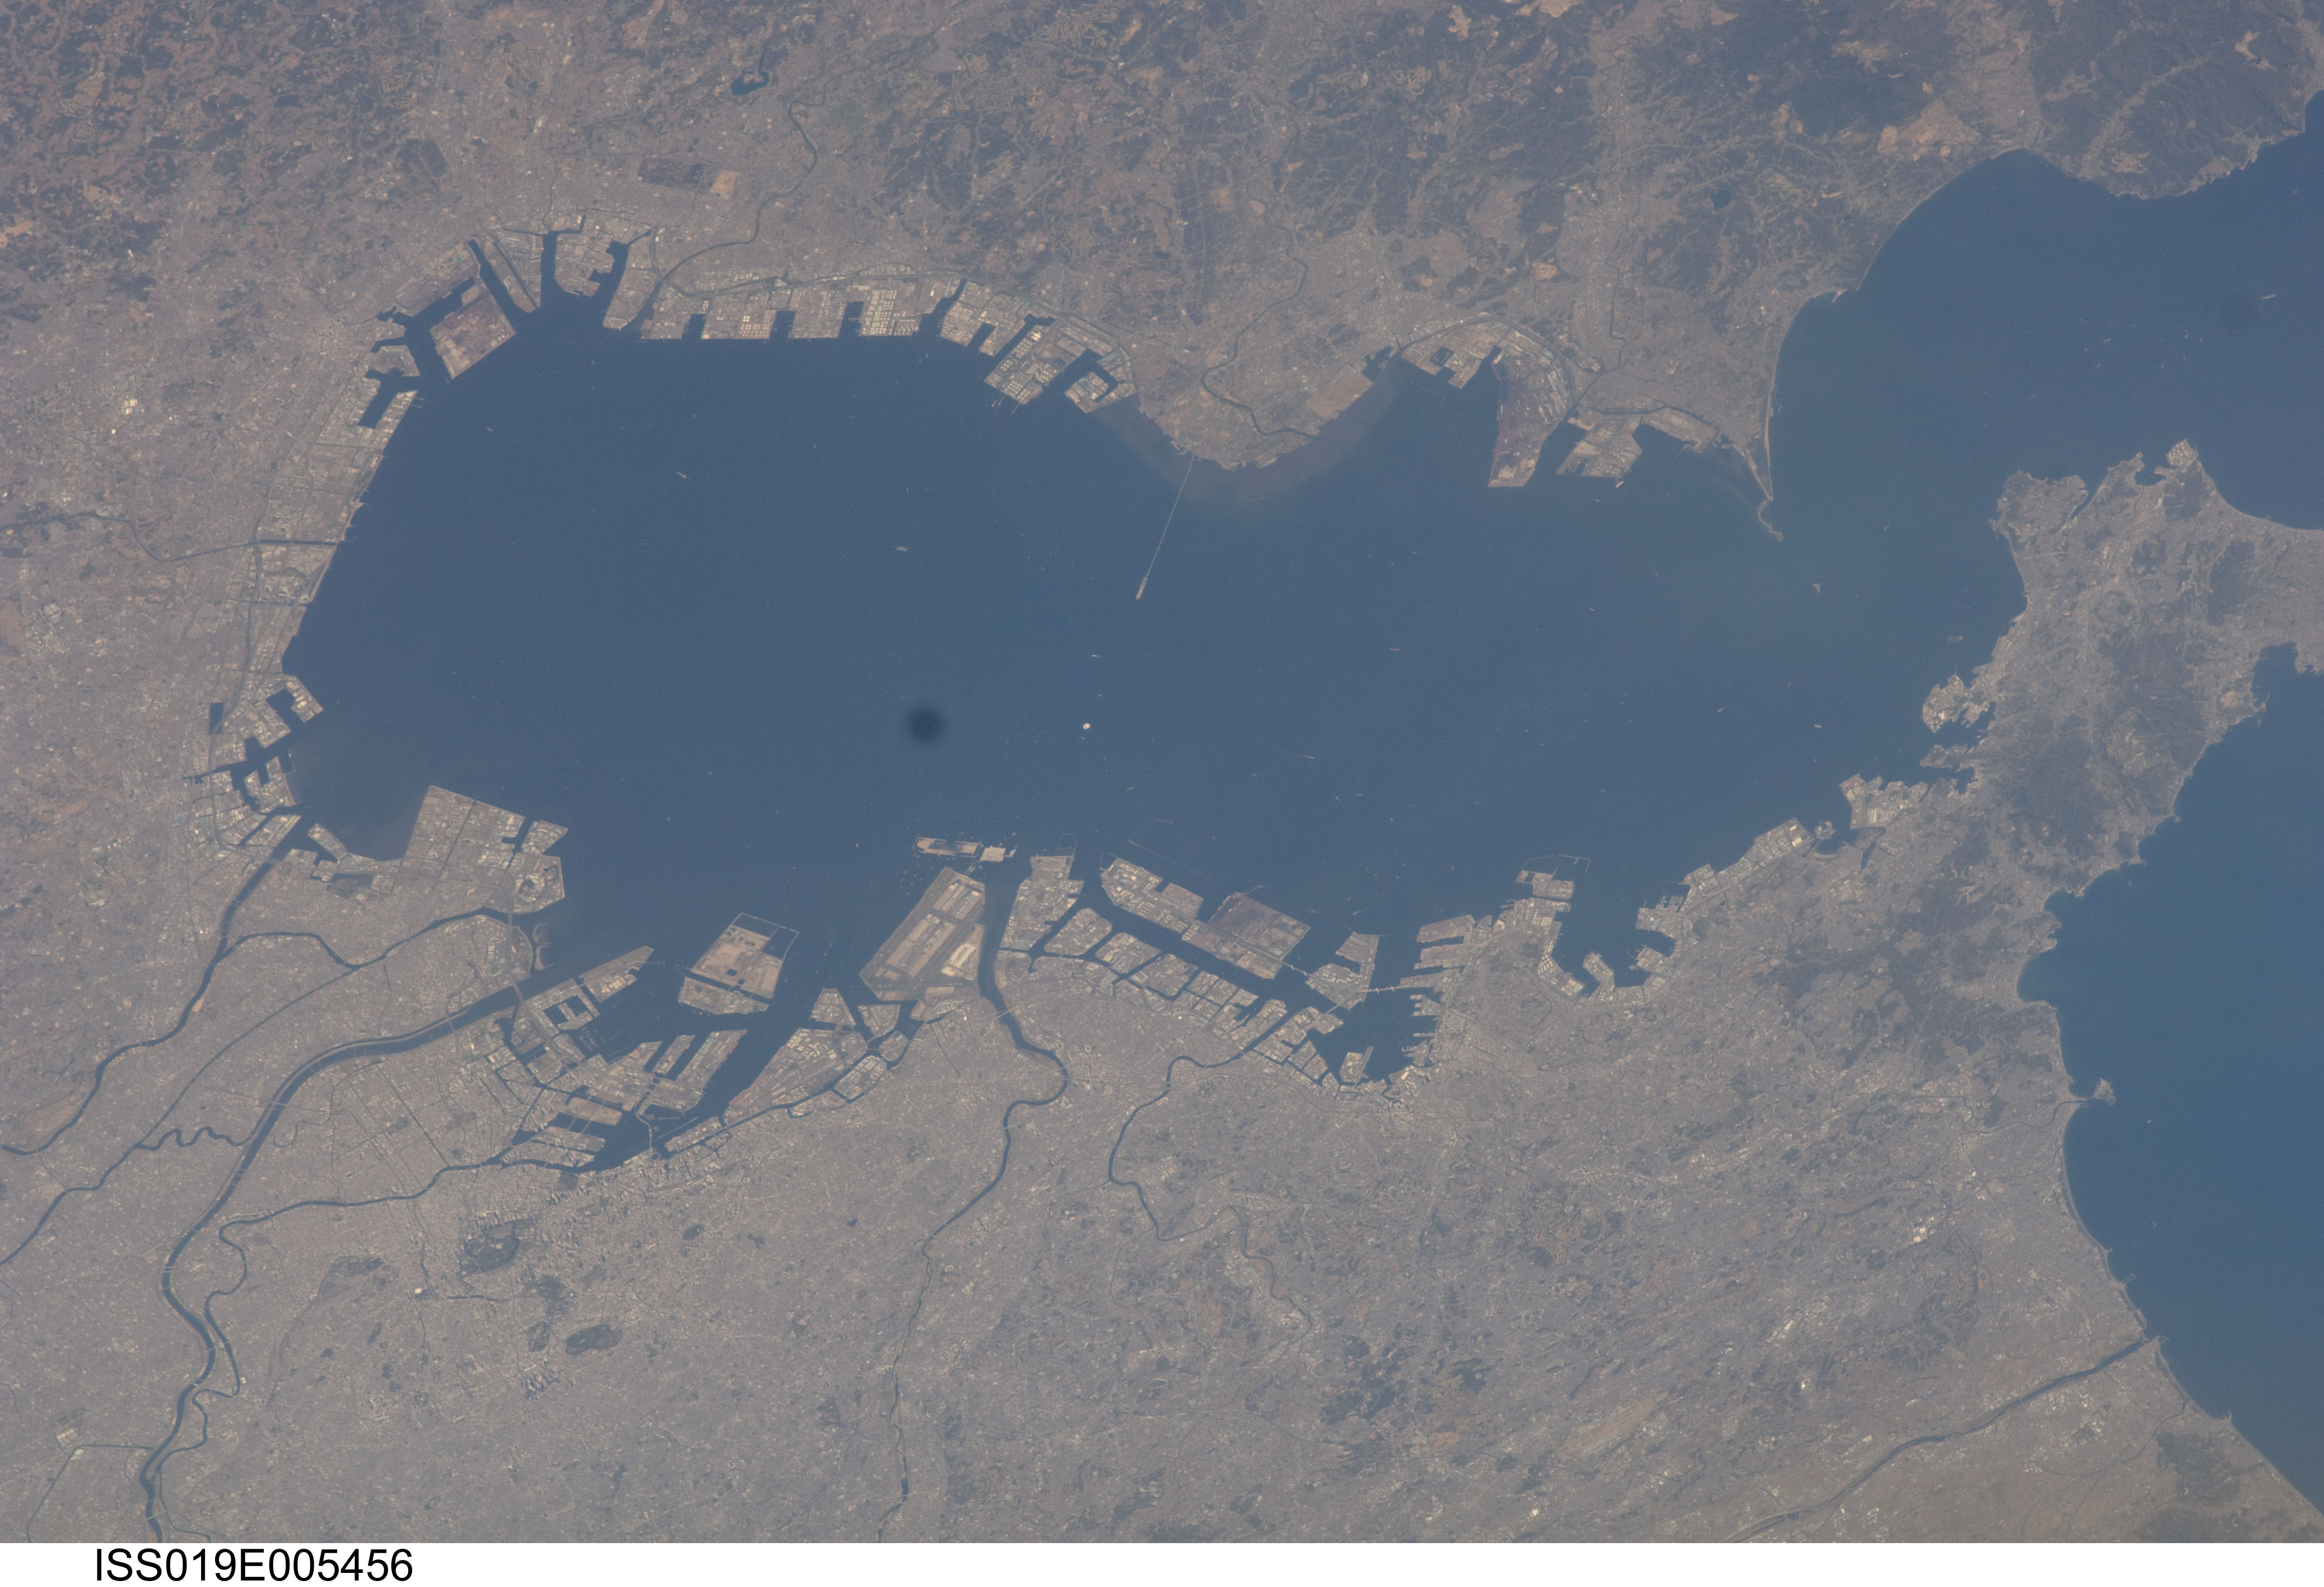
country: JAPAN
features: TOKYO BAY AREA, RIVERS, URBAN AREAS
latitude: 35.5
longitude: 139.8
